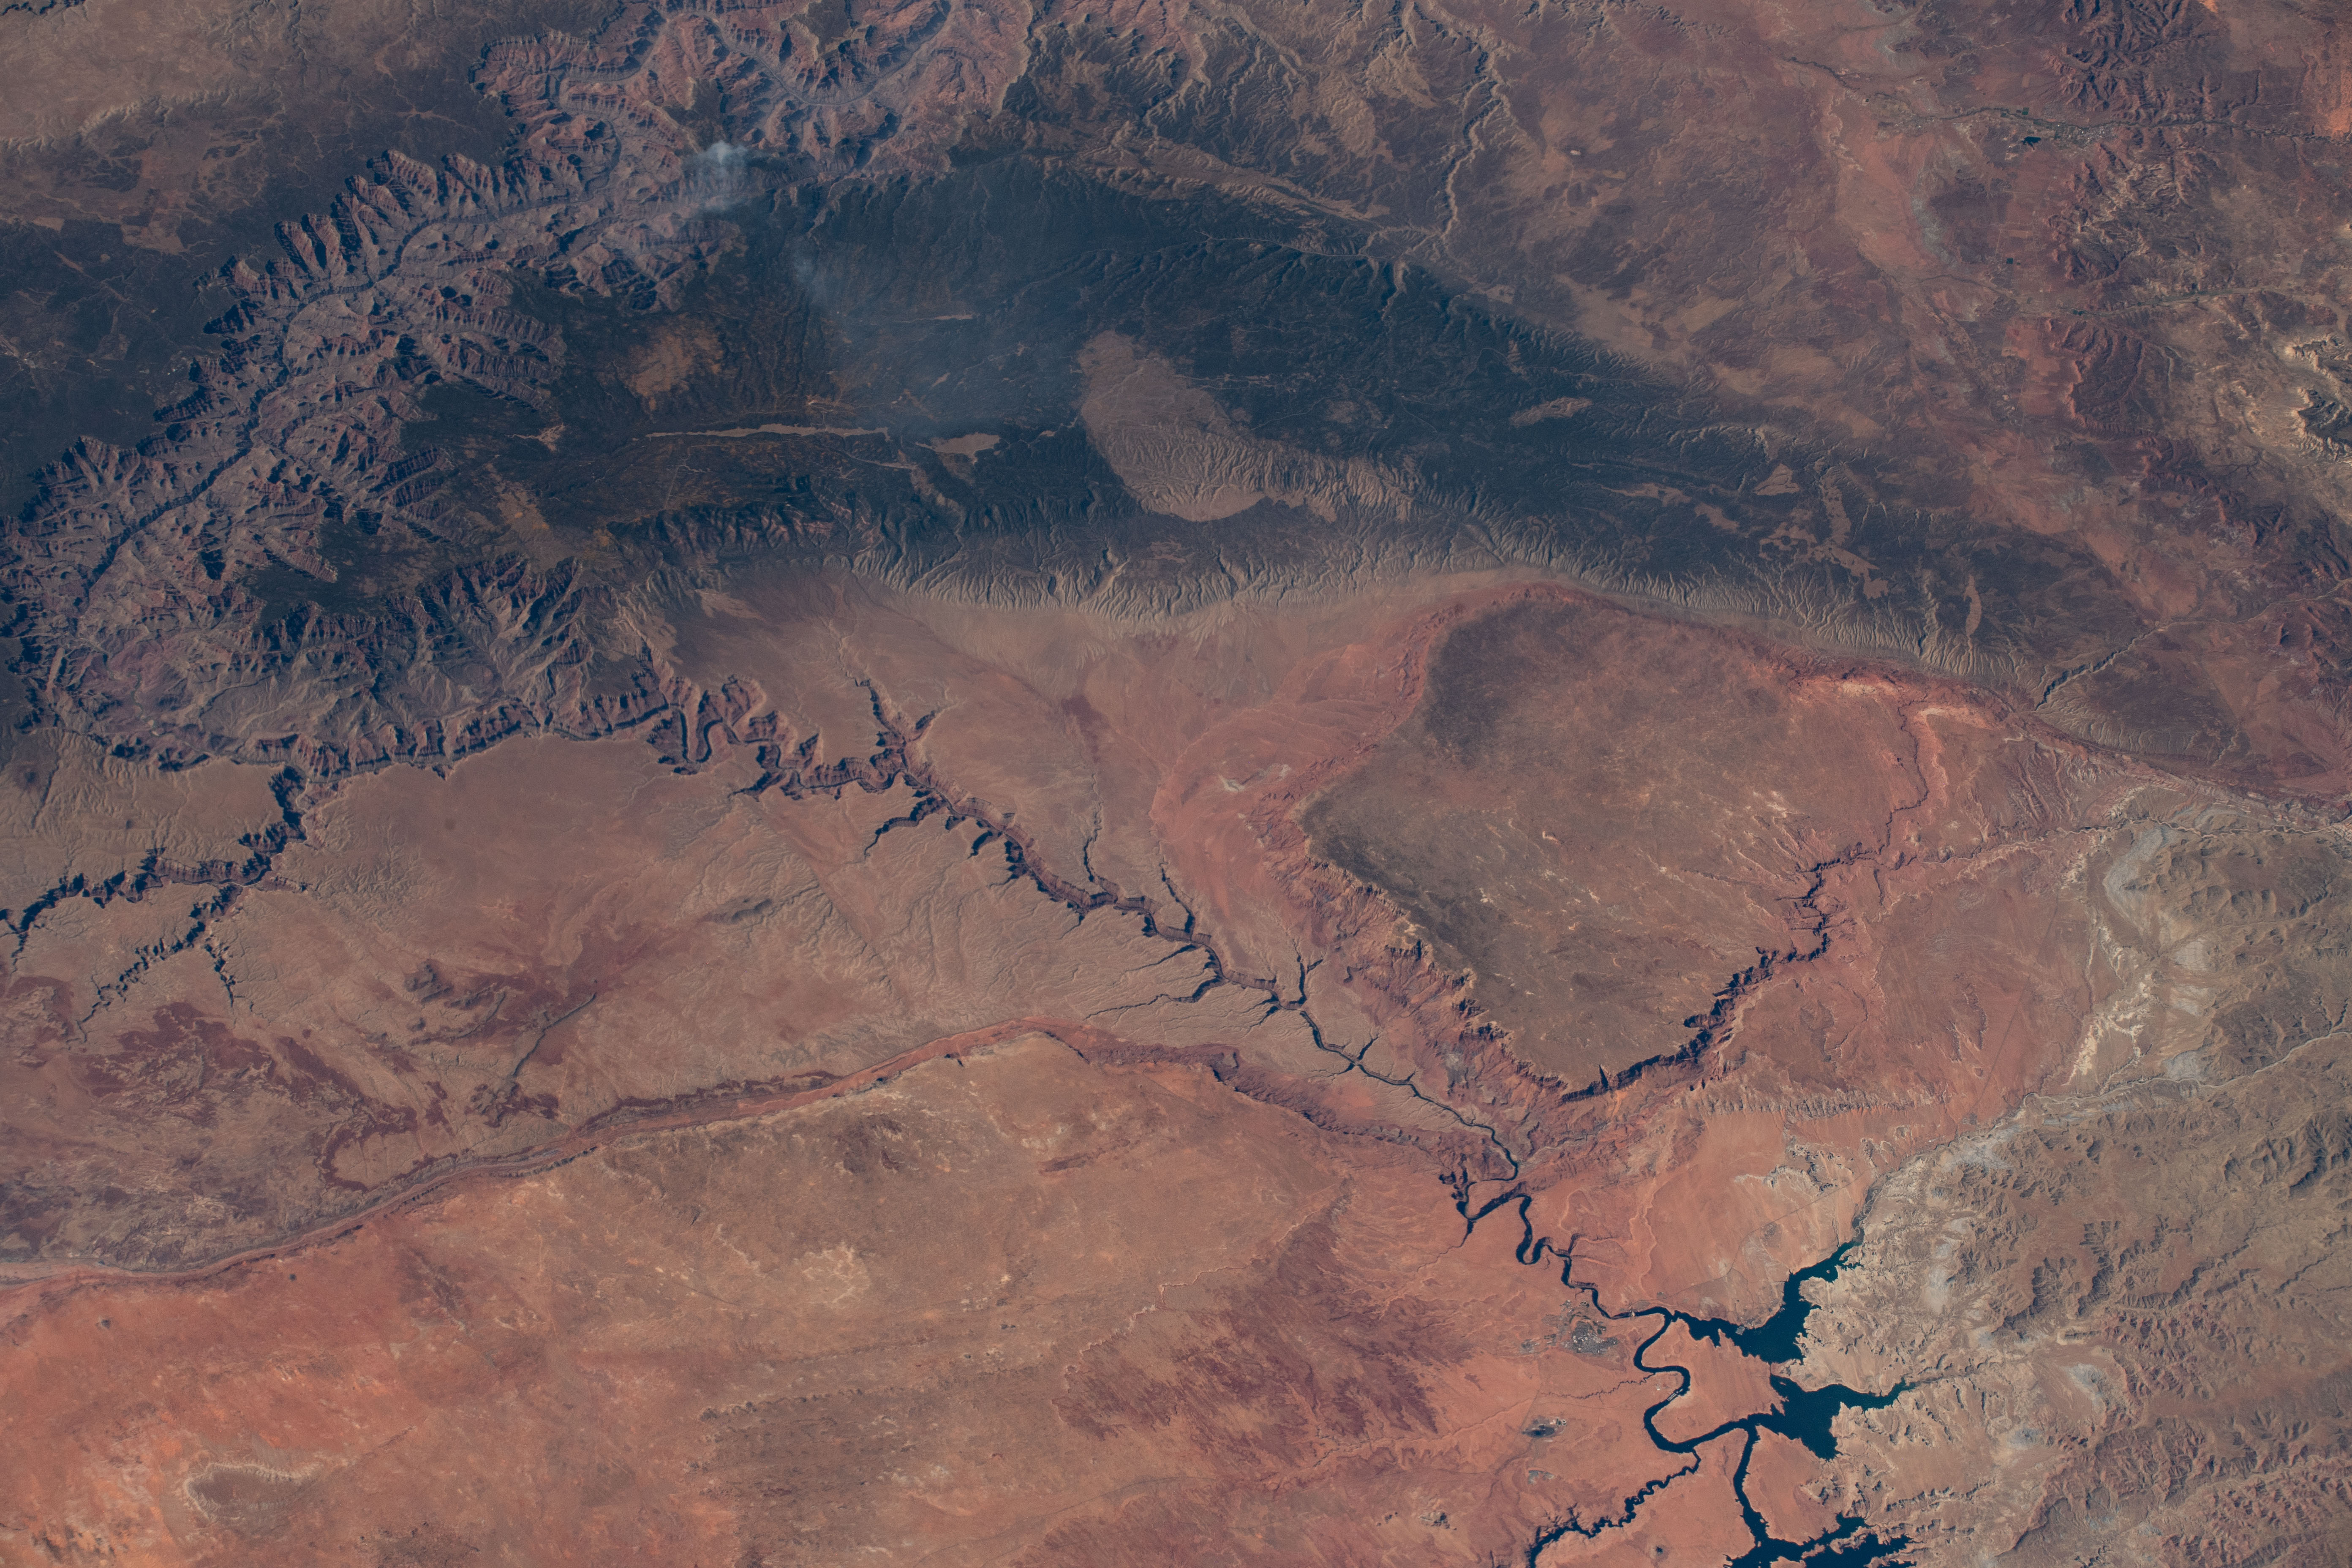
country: USA-ARIZONA
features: GRAND CANYON, KAIBAB PLATEAU HP, LAKE POWELL
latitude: 36.6
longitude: -111.8
